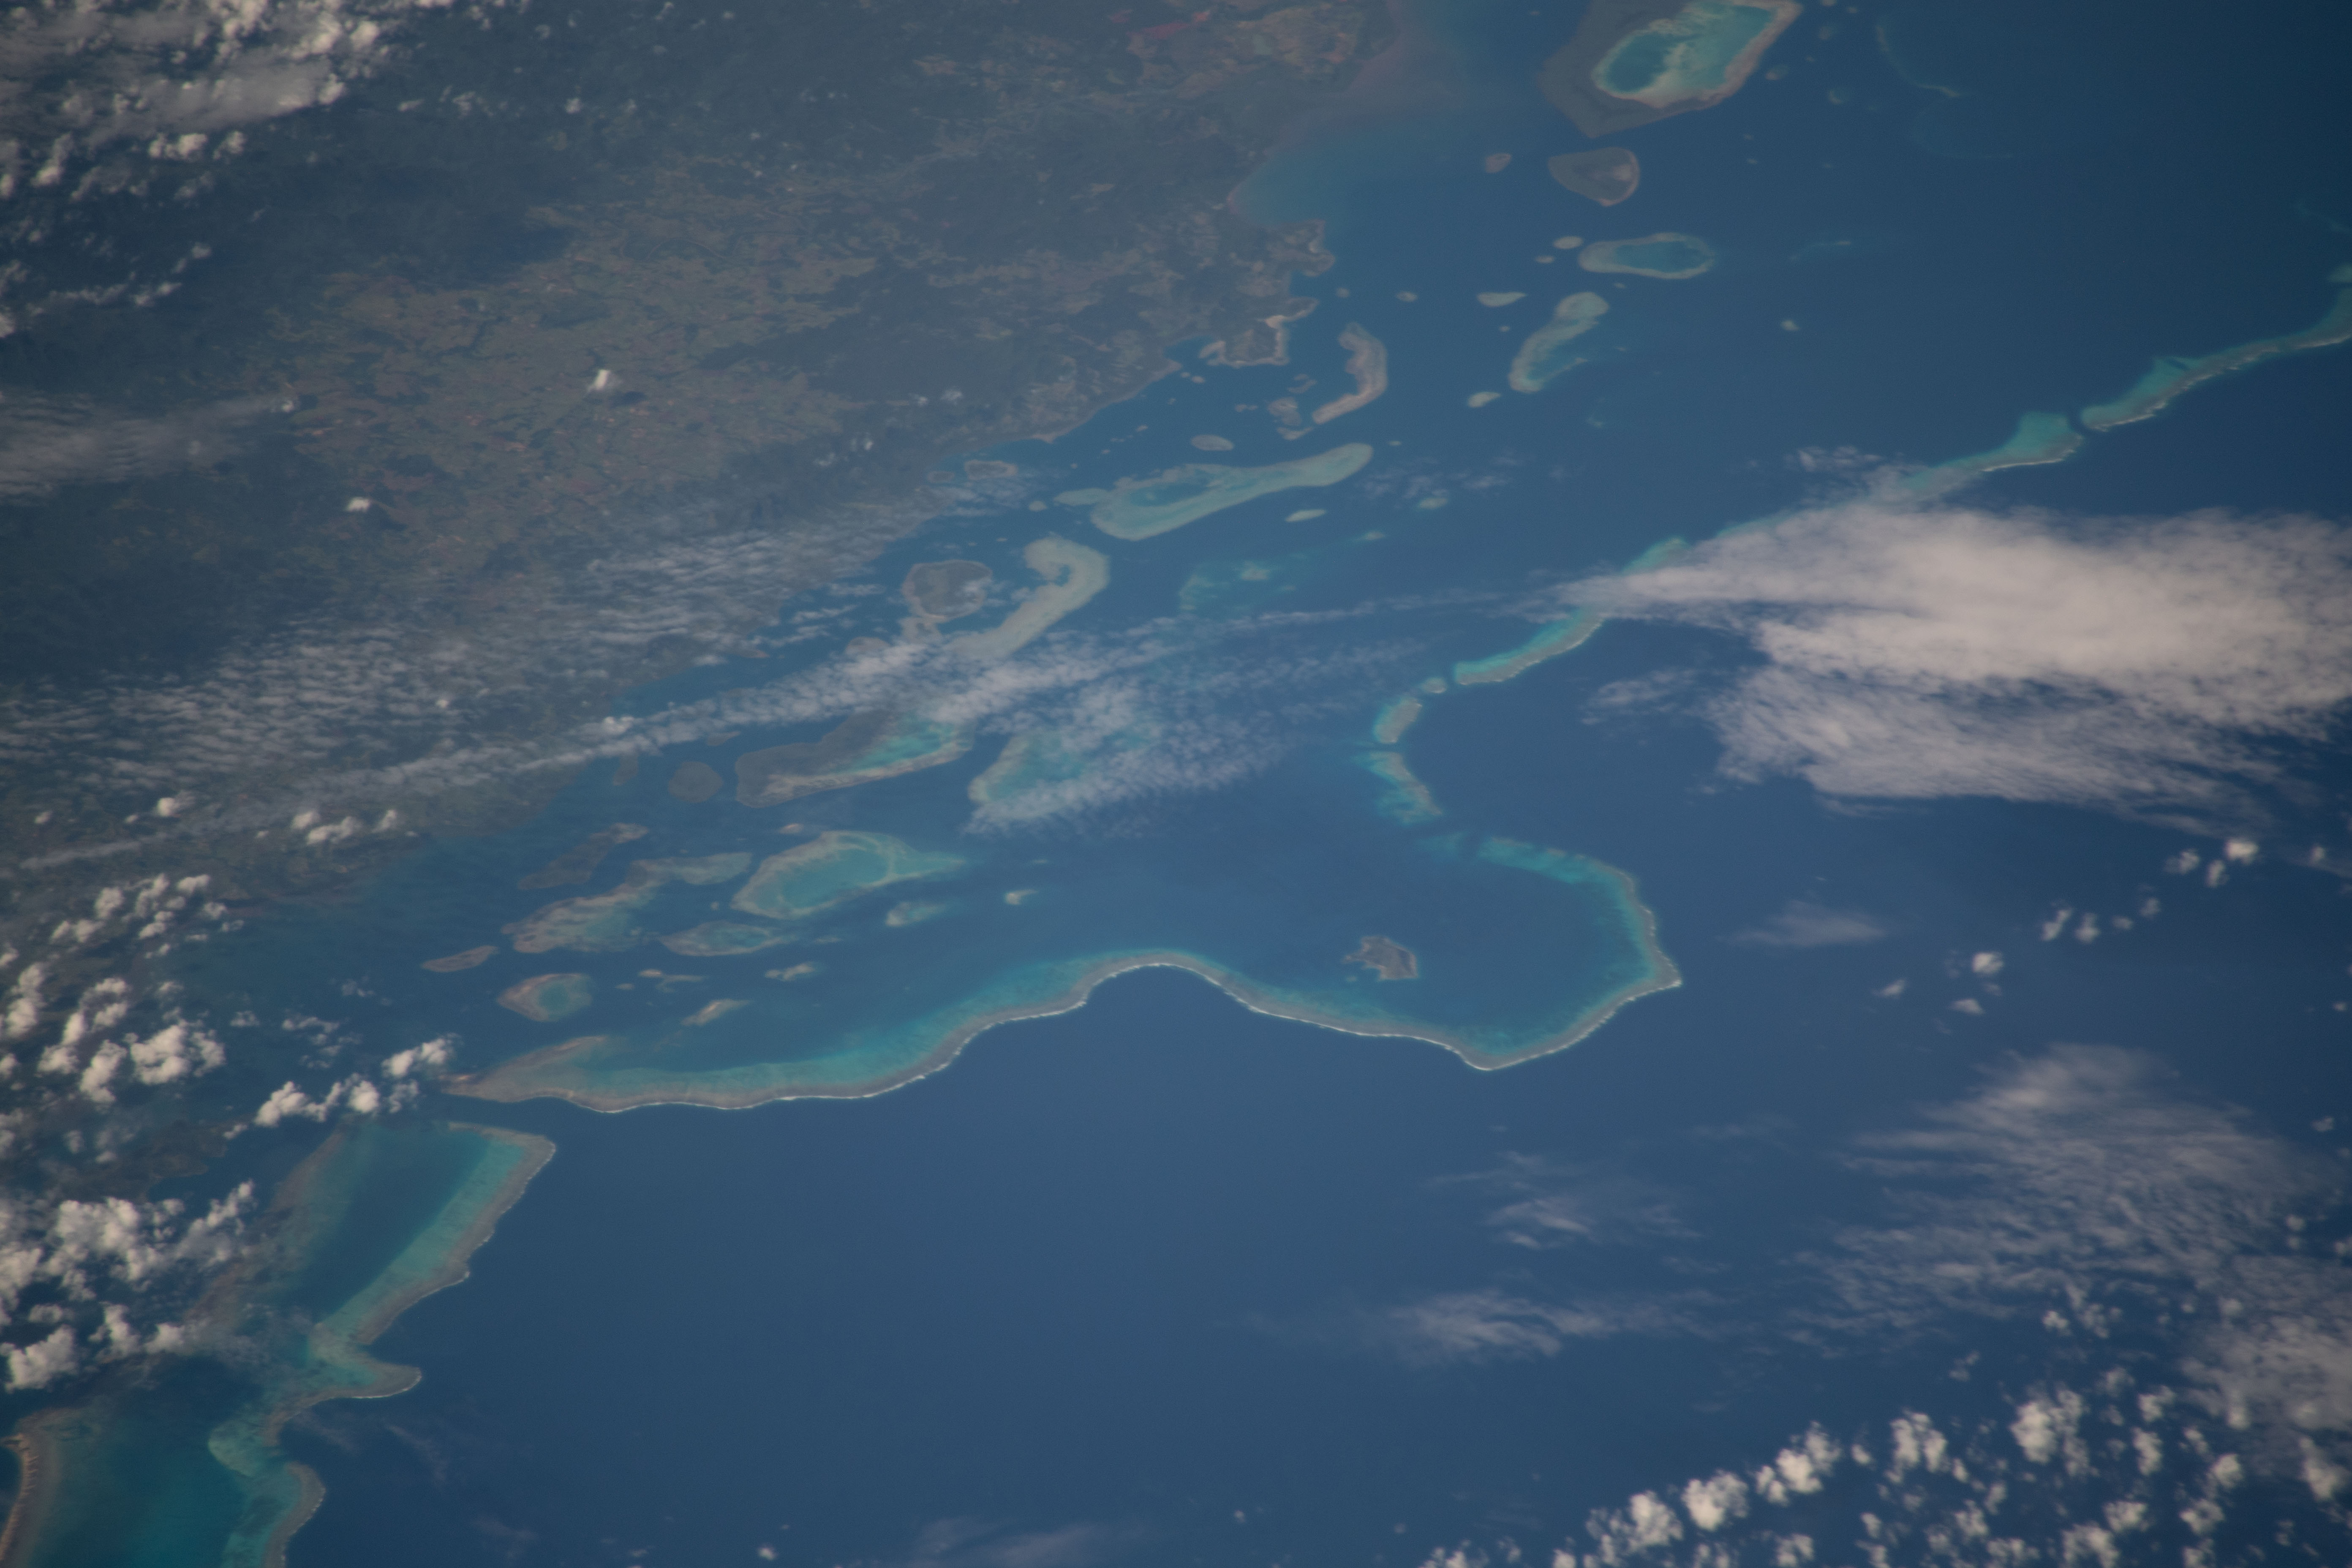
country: FIJI ISLANDS
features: FIJI, NORTHERN DIVISION, KIA, NANDURI
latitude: -16.3
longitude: 179.1
